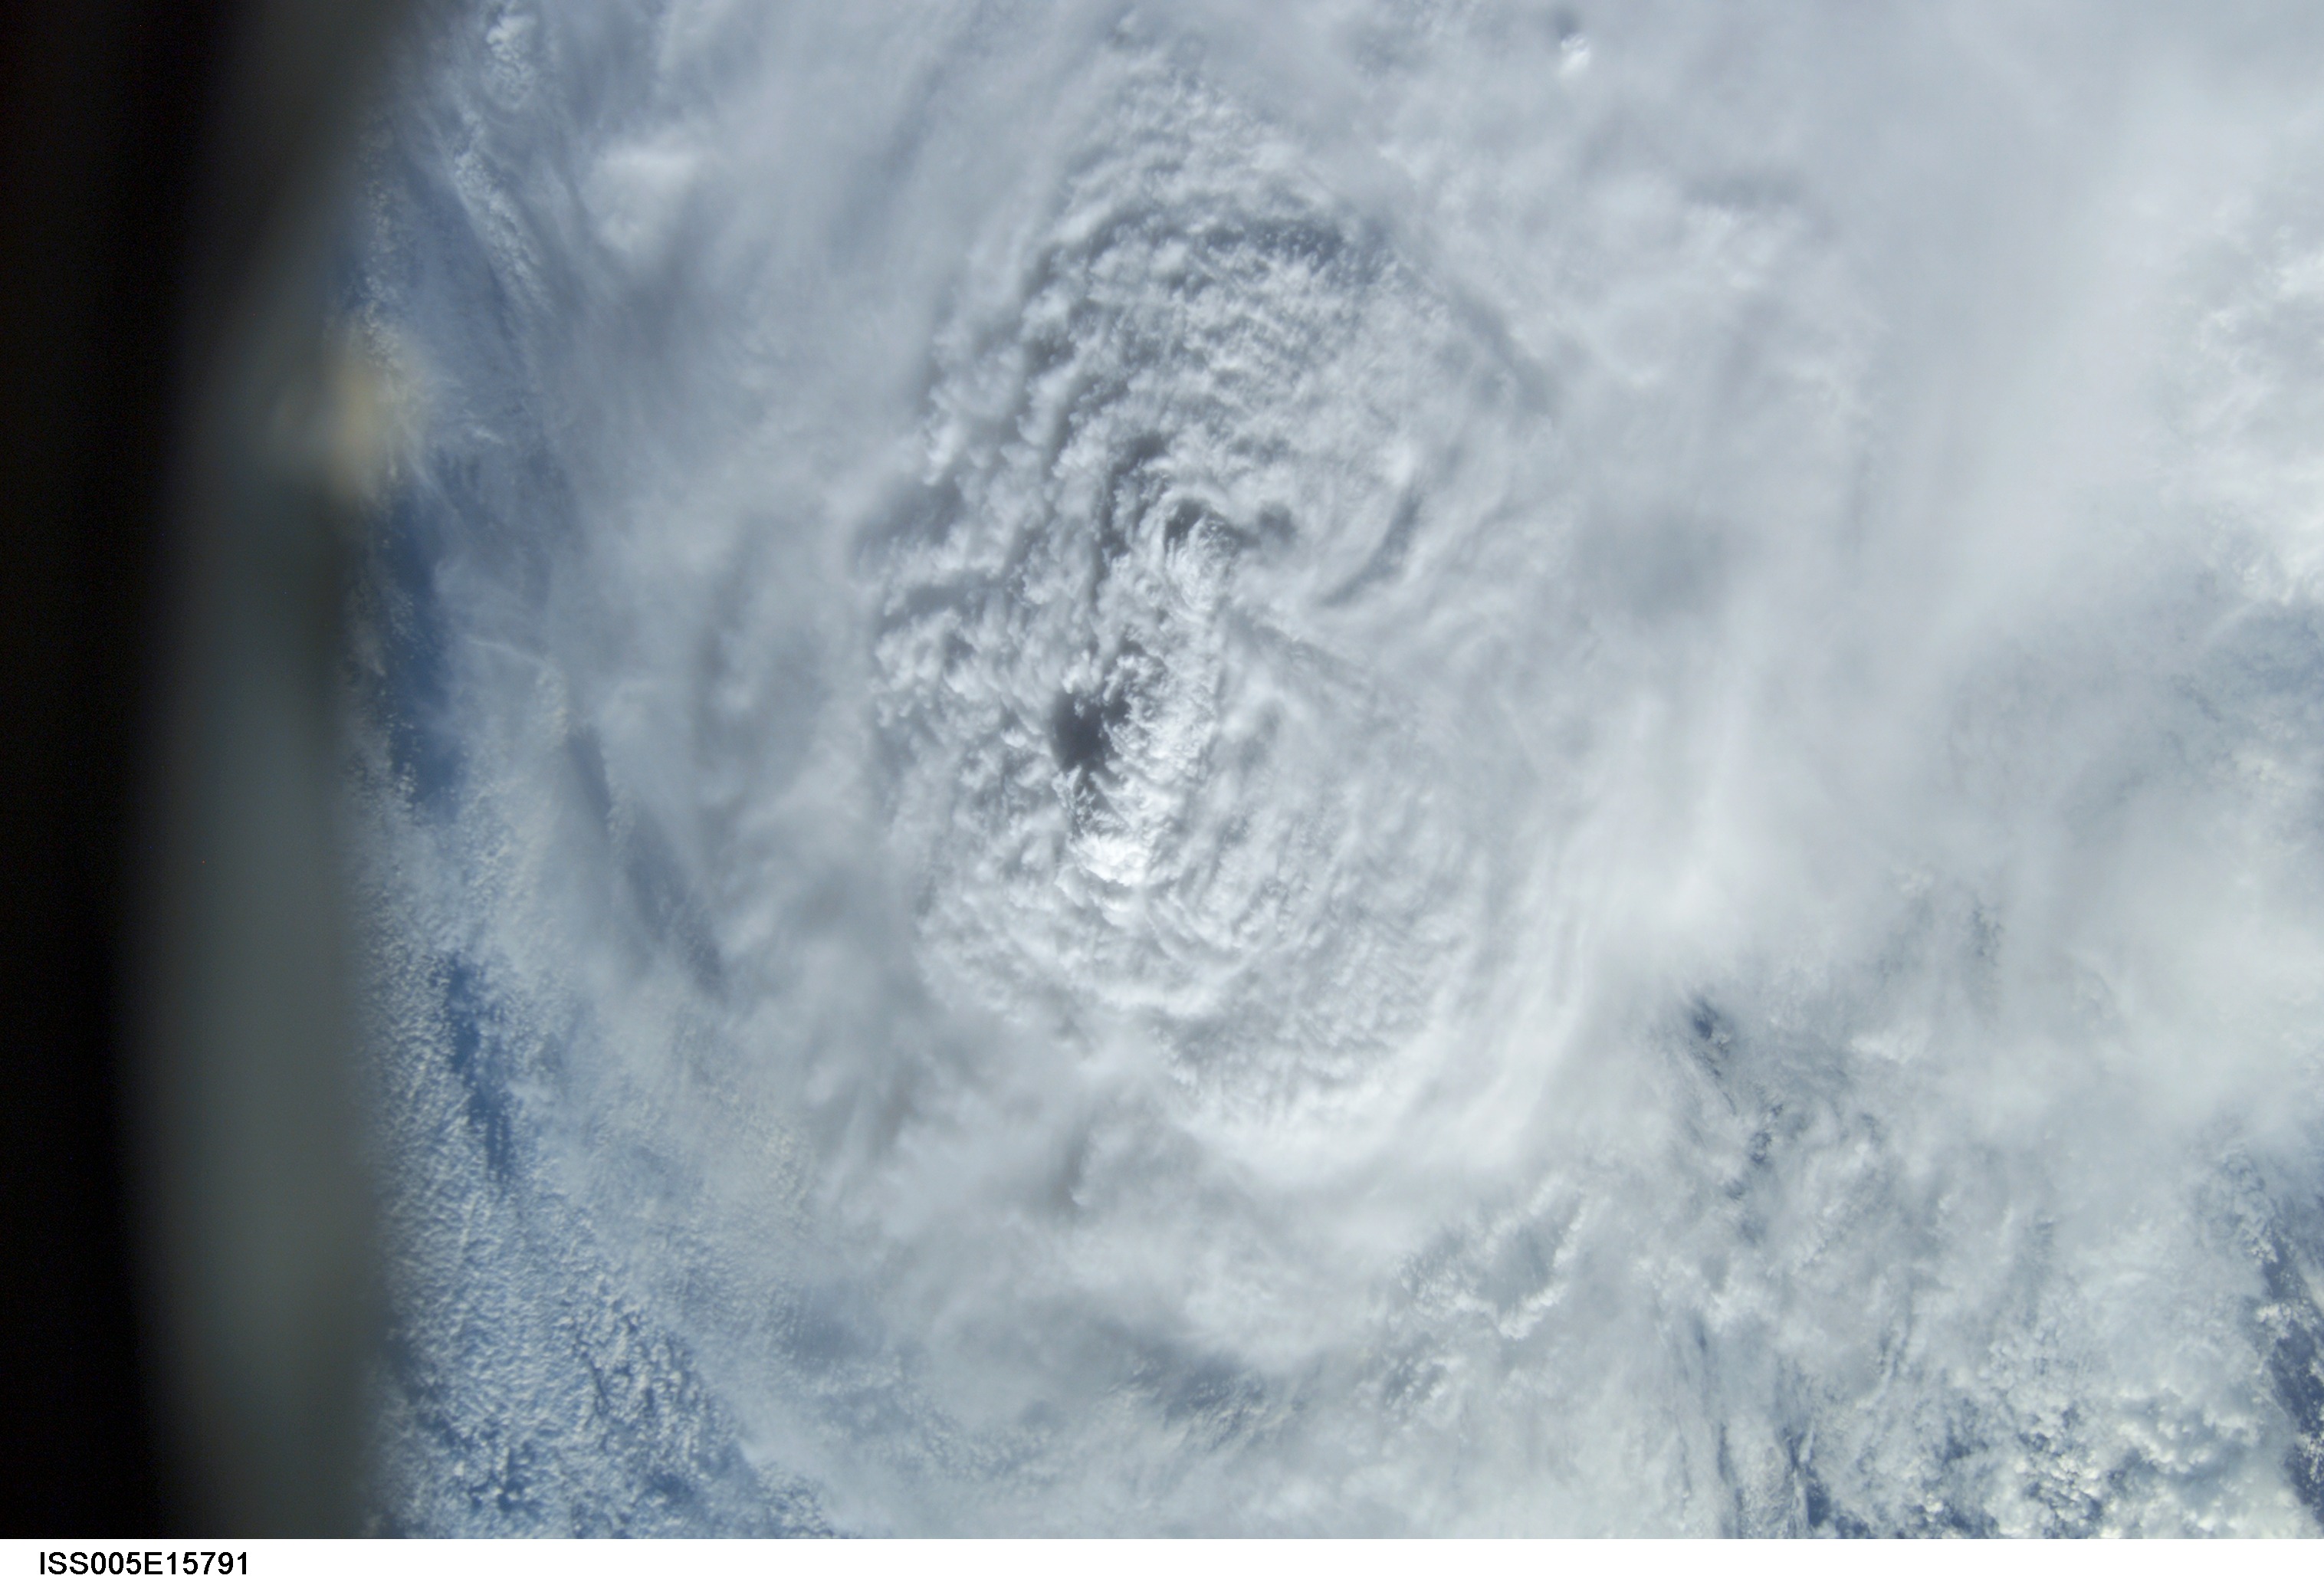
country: ATLANTIC OCEAN
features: CLOUD VORTEX CIRCULATIONS
